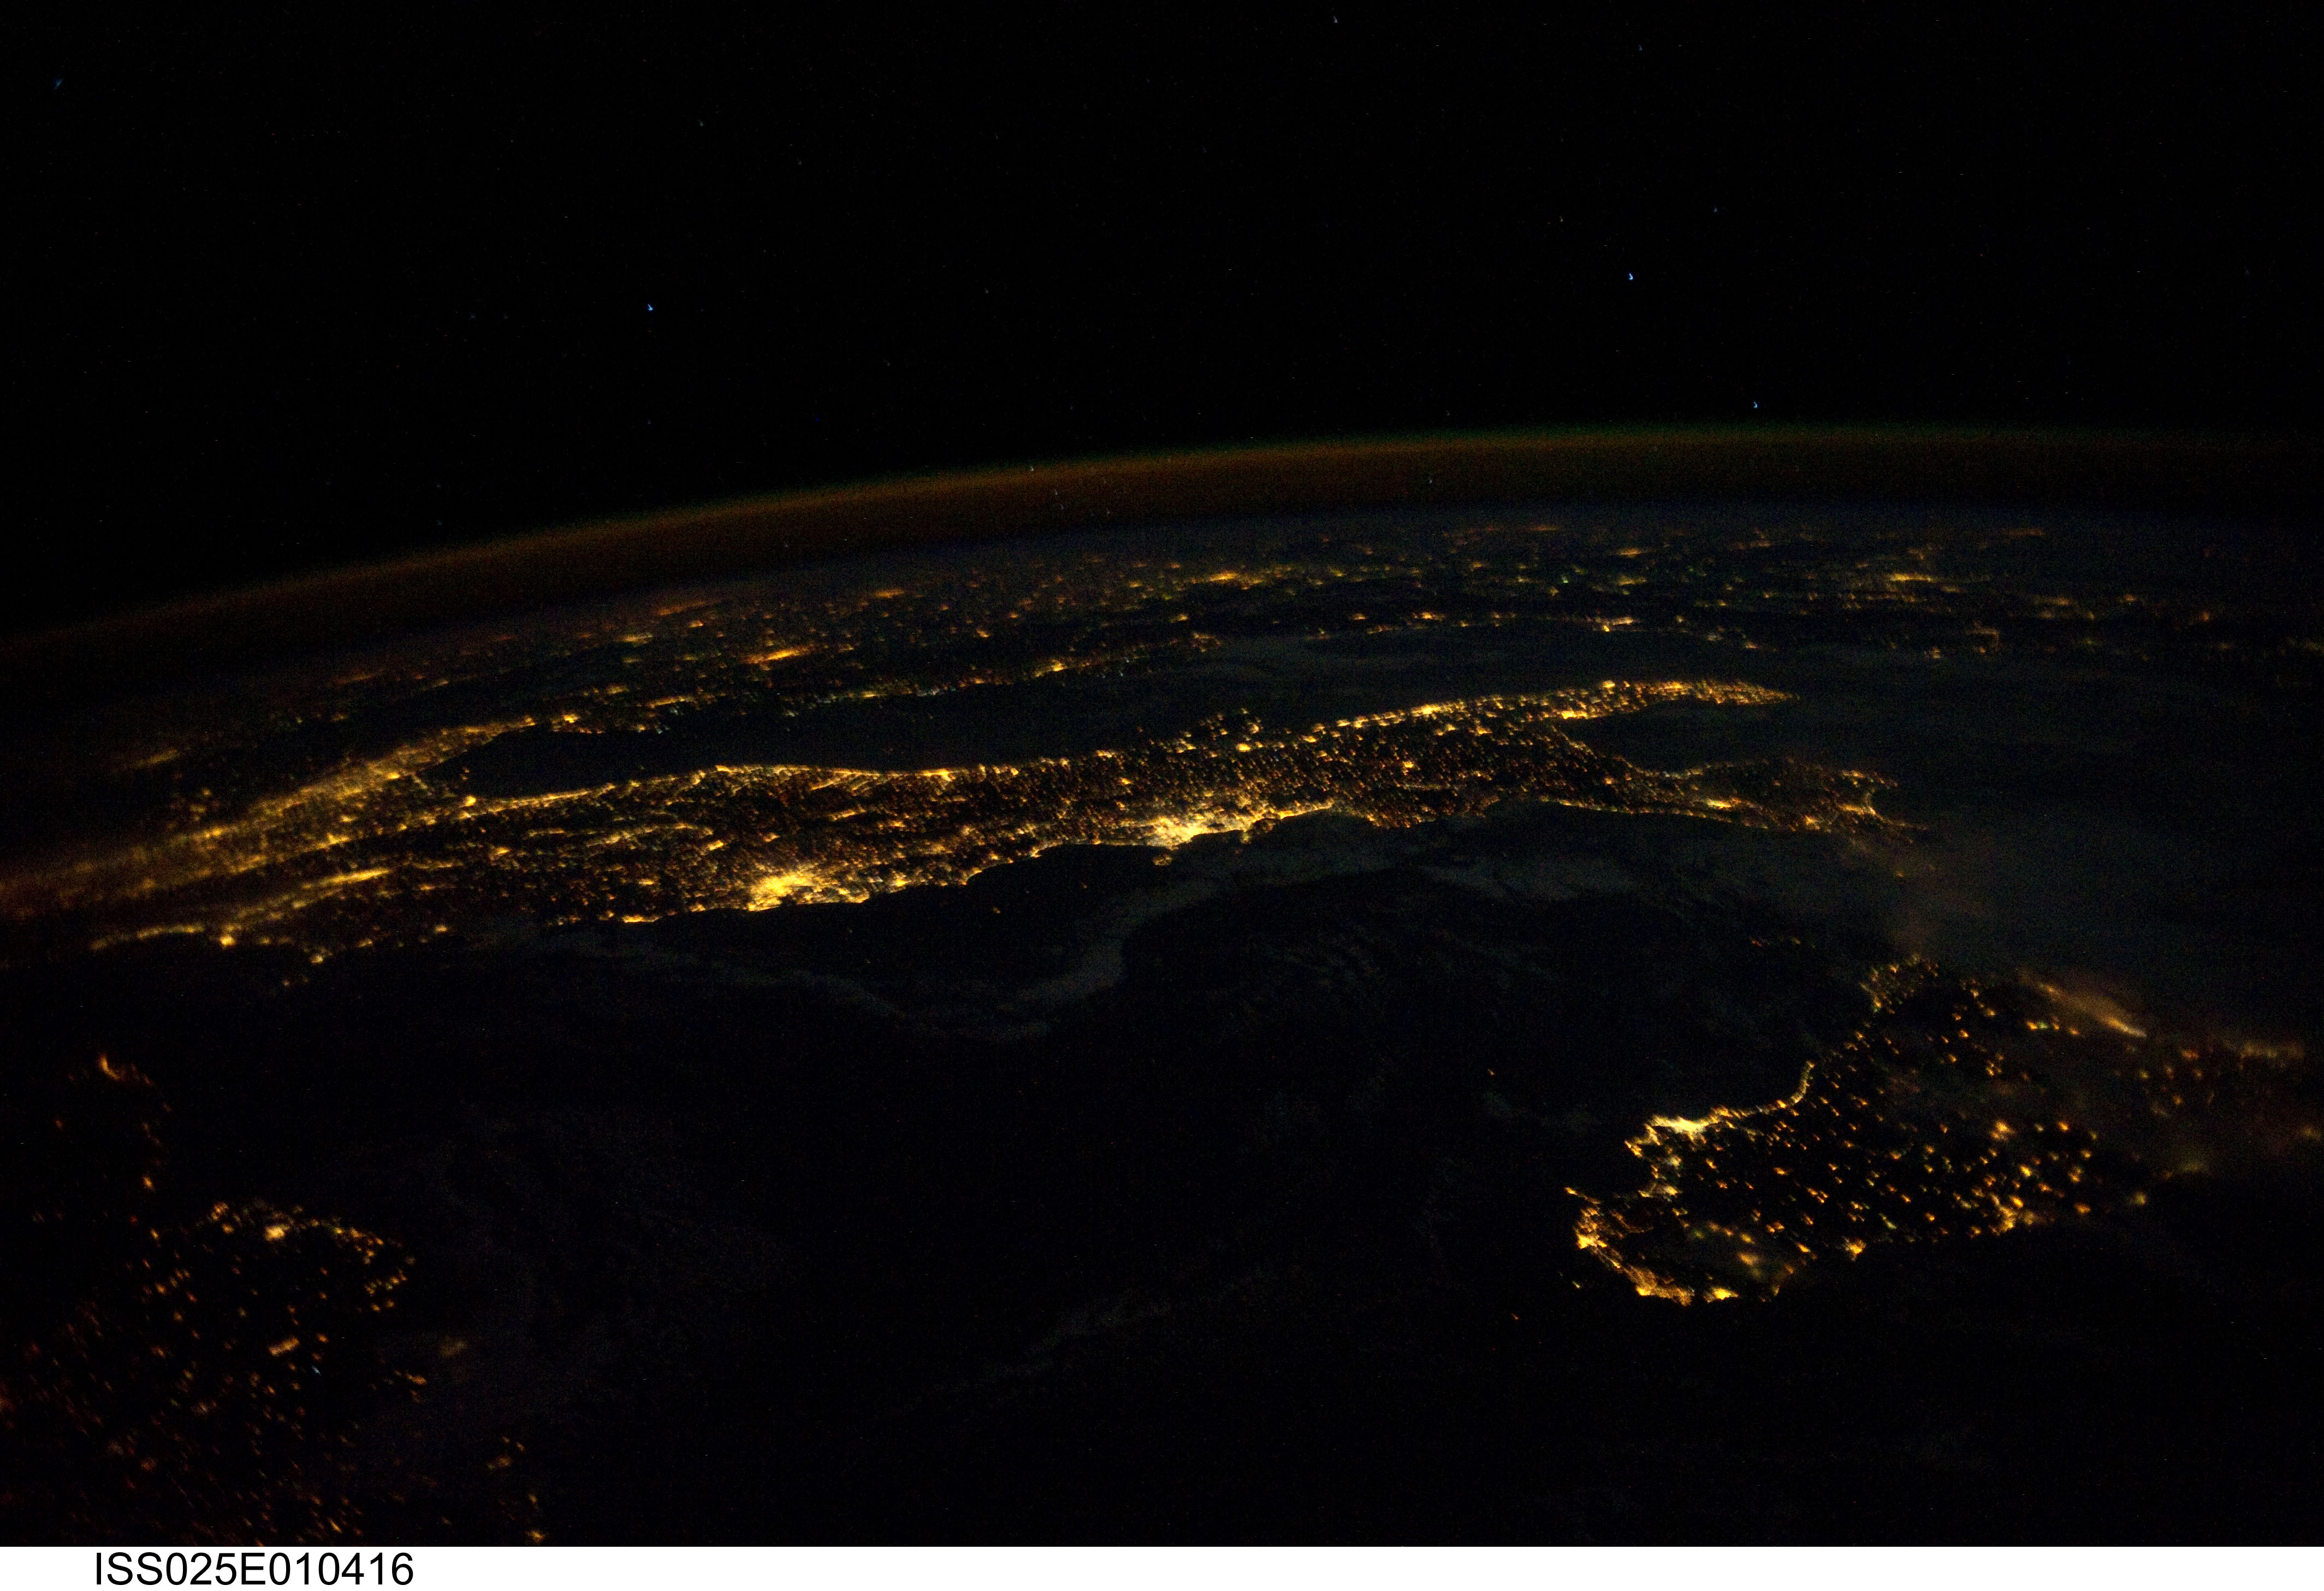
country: ITALY
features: ITALIAN PEN., SICILY, SARDINIA, AT NIGHT
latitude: 40.5
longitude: 14.5
